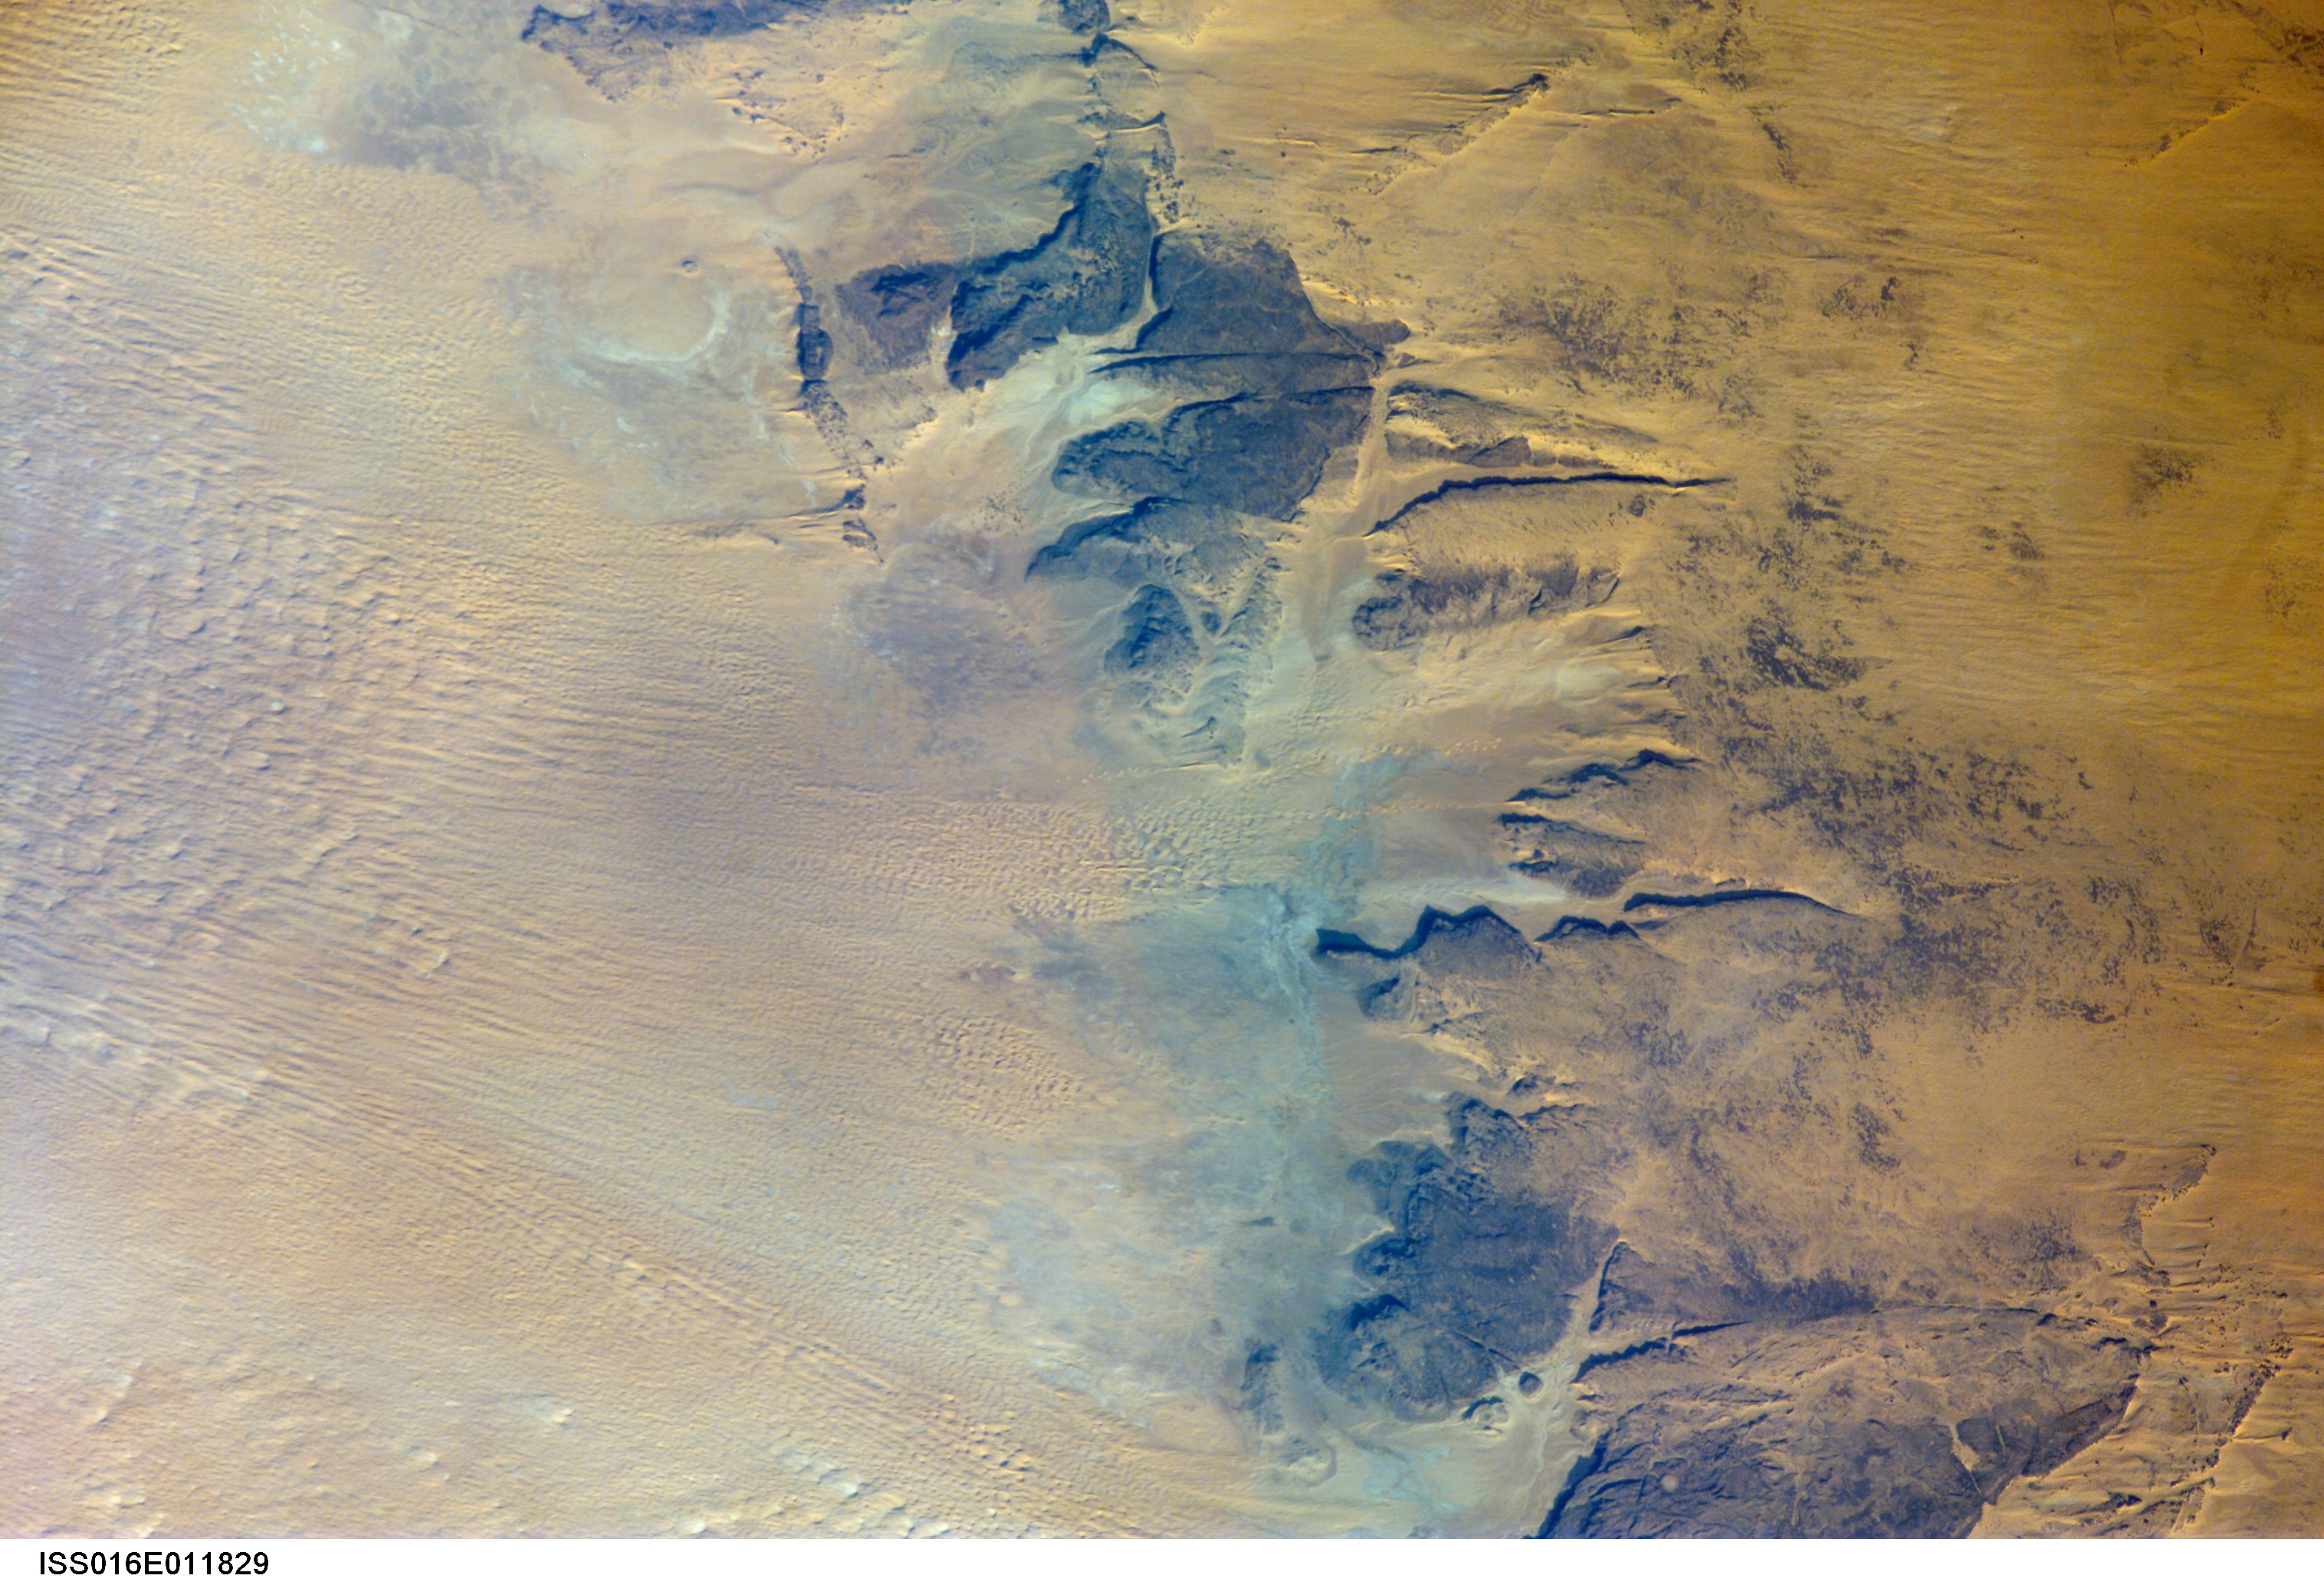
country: MAURITANIA
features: DHAR TICHIT, DUNES, DESERT
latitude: 18.3
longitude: -8.9
